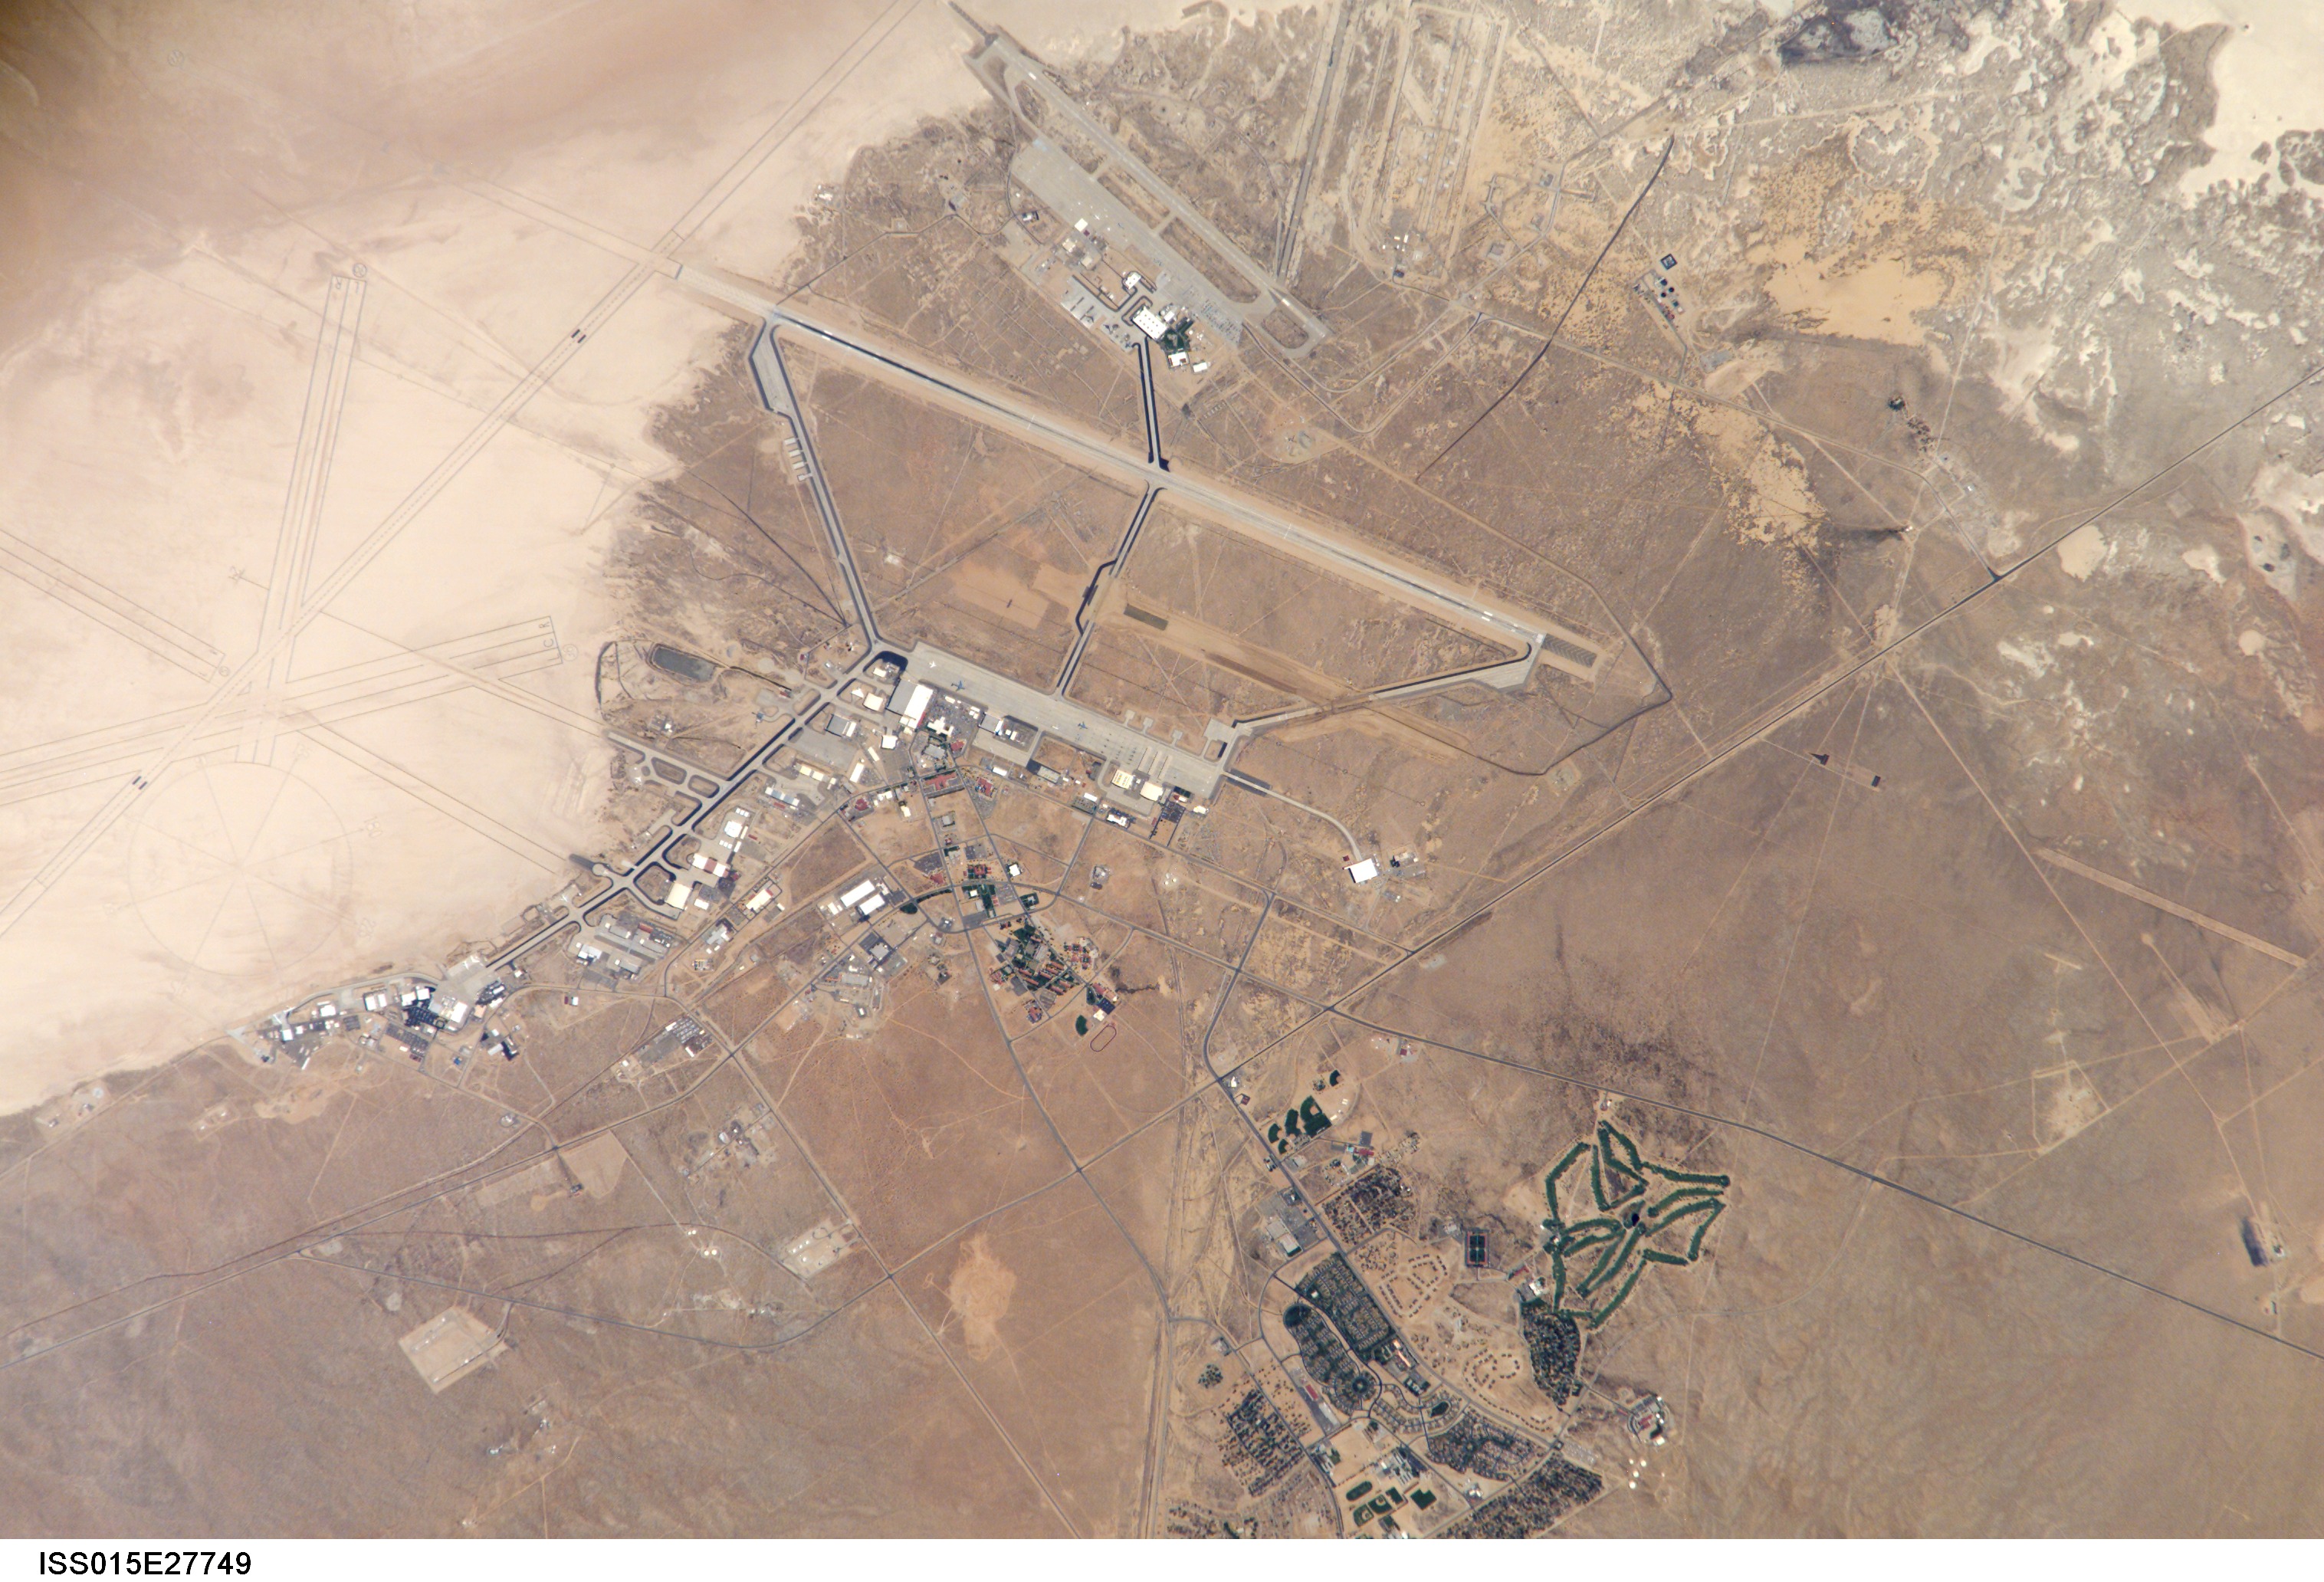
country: USA-CALIFORNIA
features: SOUTH BASE, EDWARDS AFB
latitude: 34.9
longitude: -117.9
